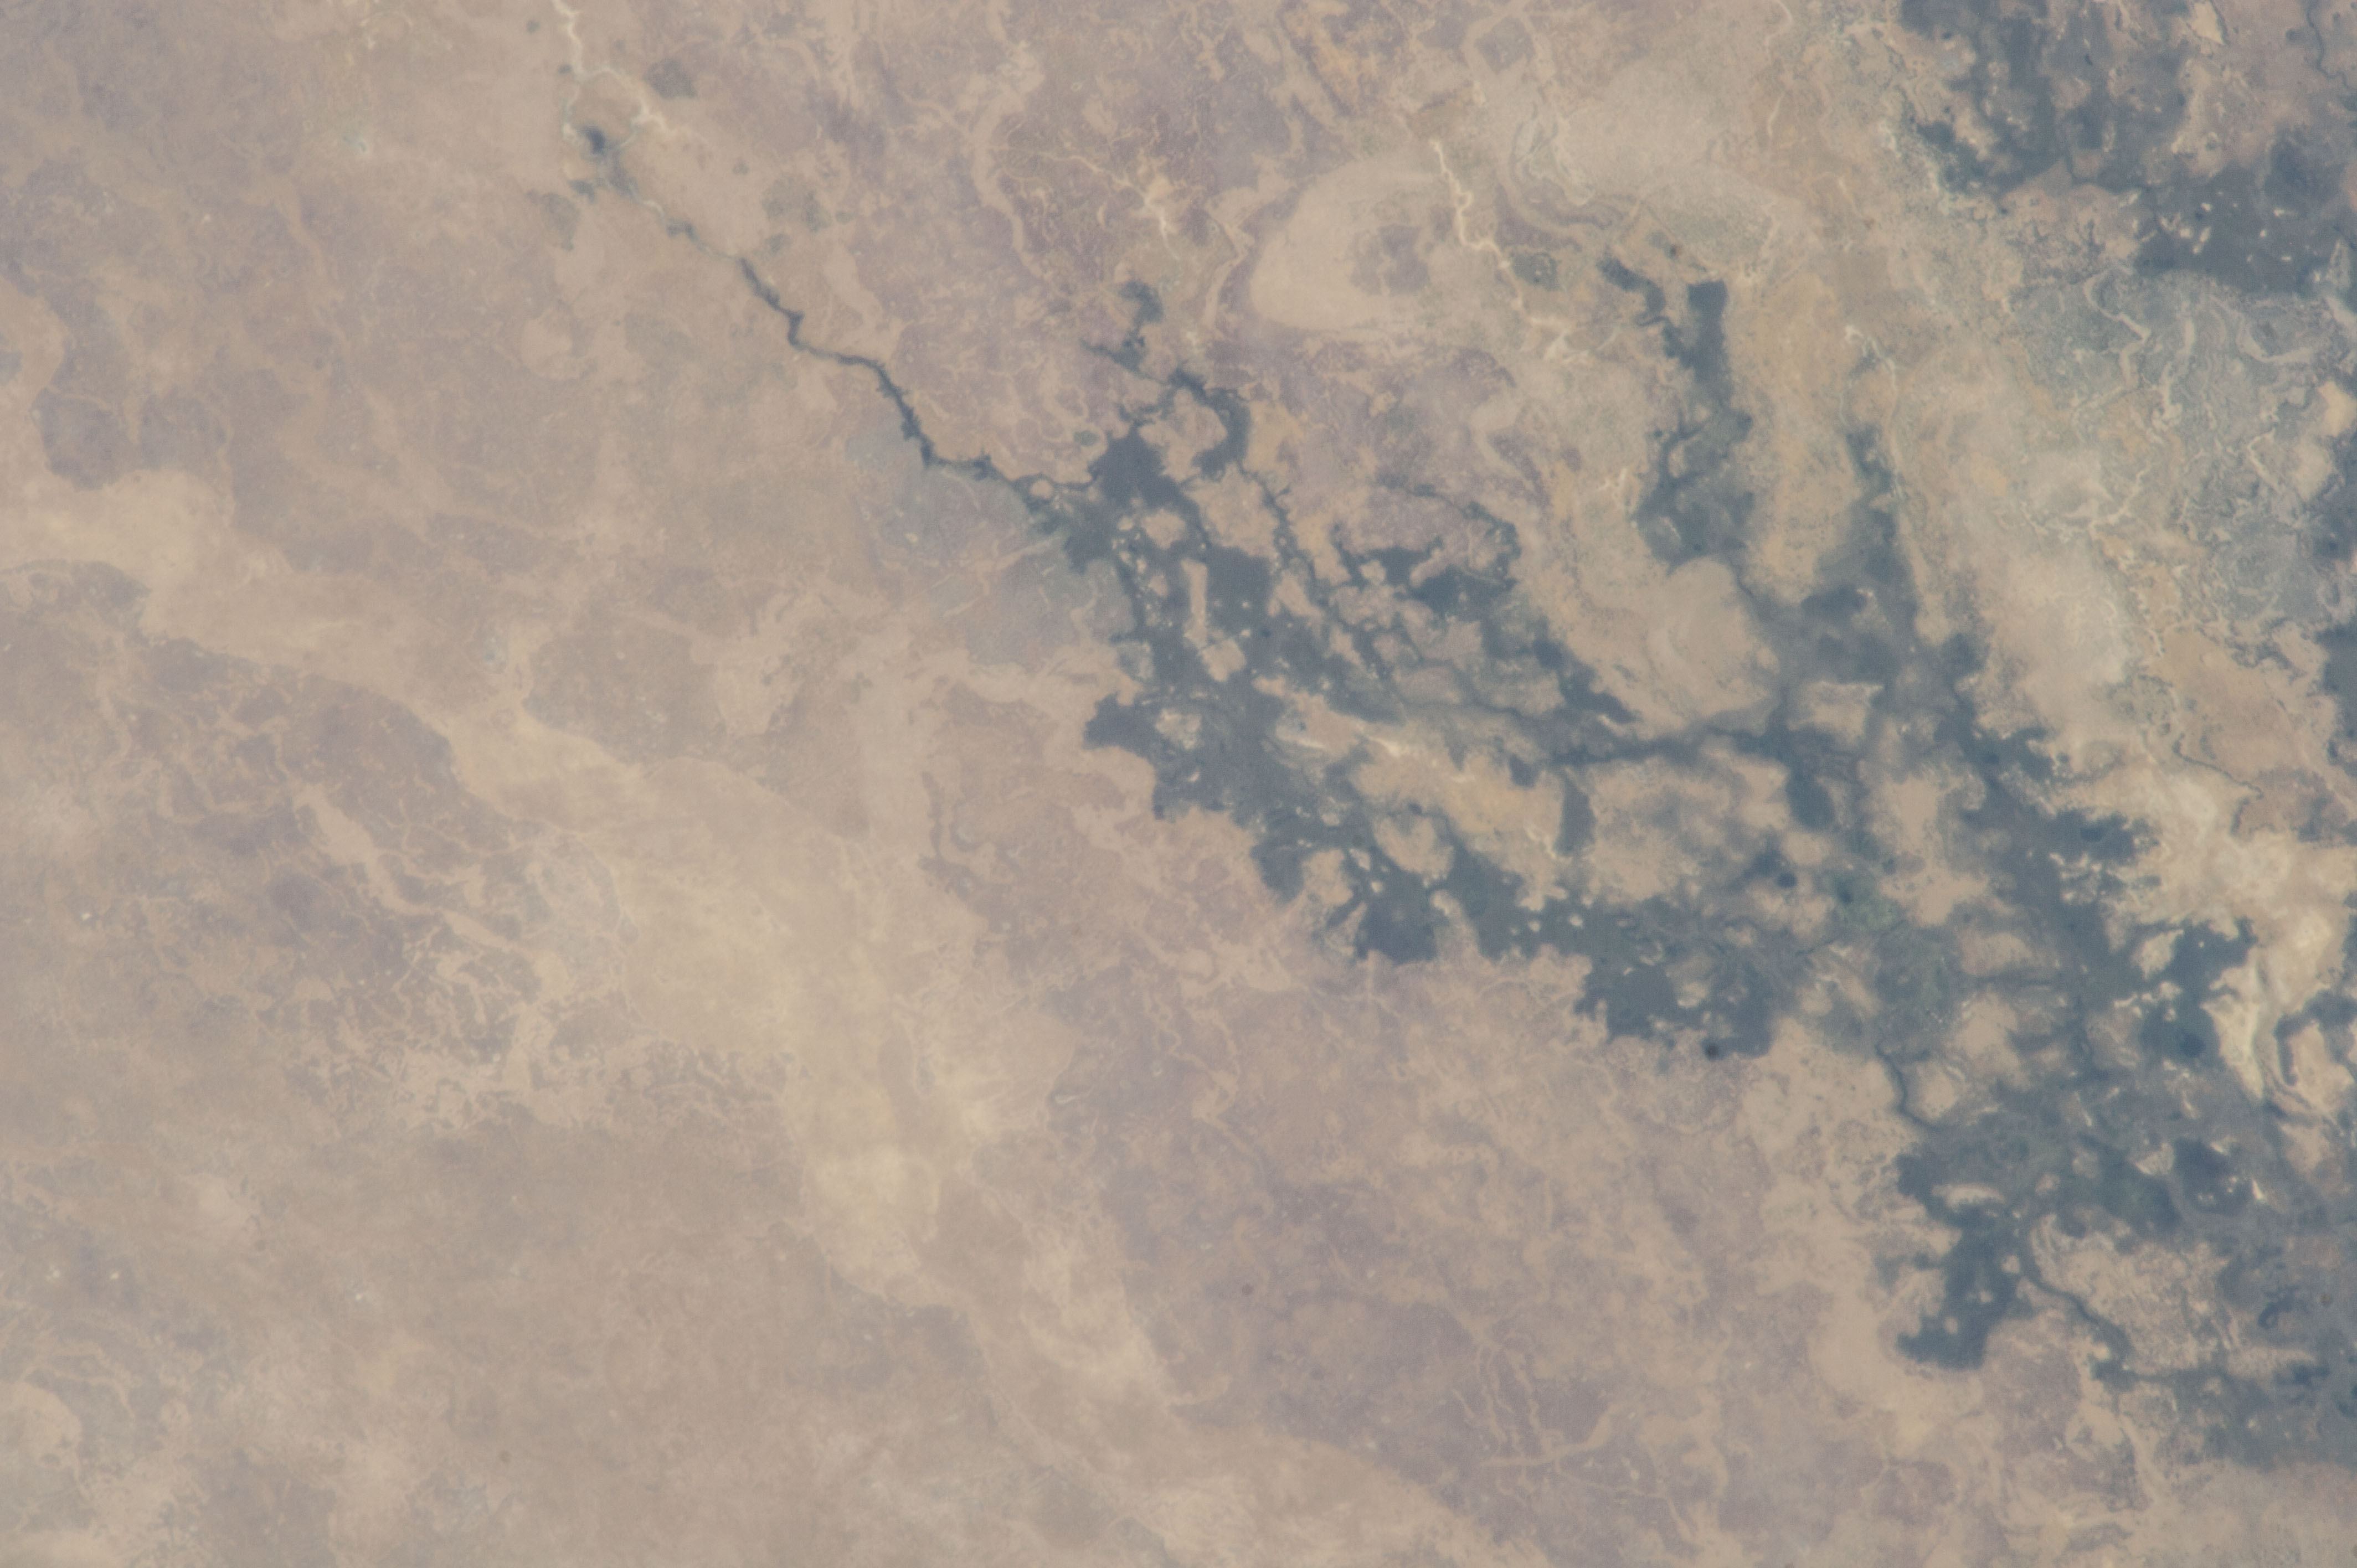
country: BOTSWANA
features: OKAVANGO SWAMP, AGR., OKAVANGO R.
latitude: -19.0
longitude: 23.2
